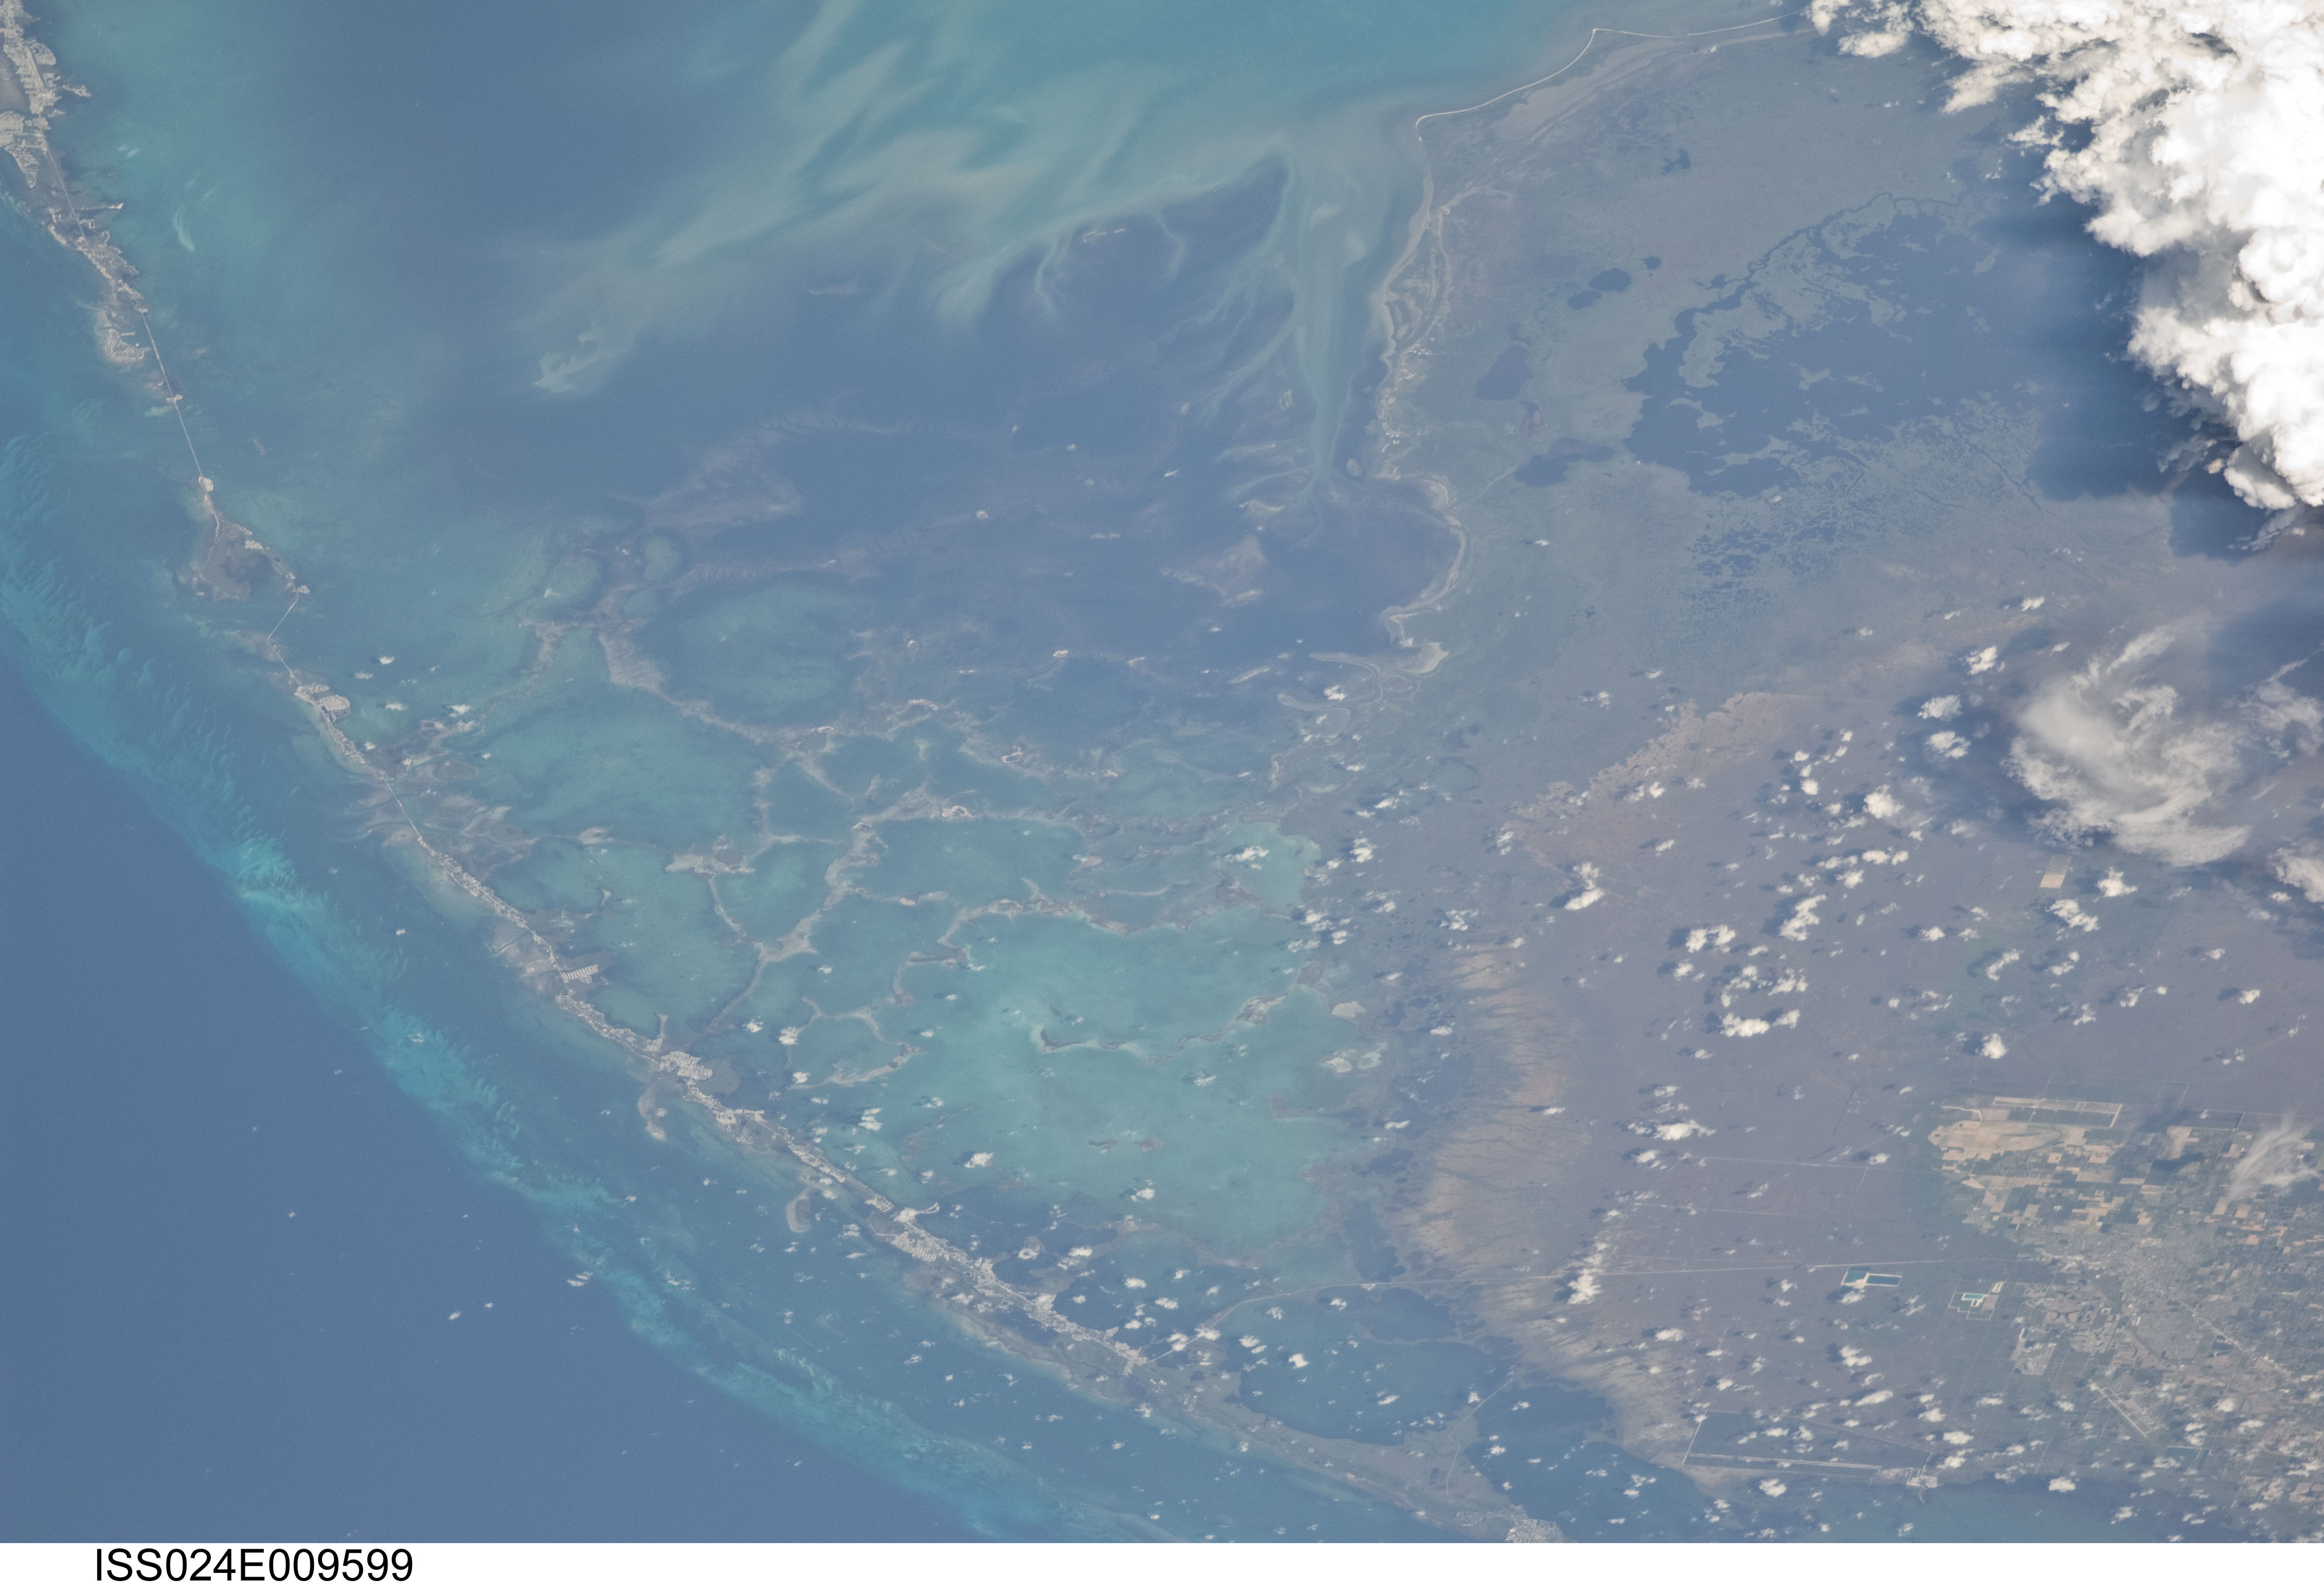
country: USA-FLORIDA
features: FLORIDA KEYS, REEFS
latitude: 25.1
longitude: -80.6
